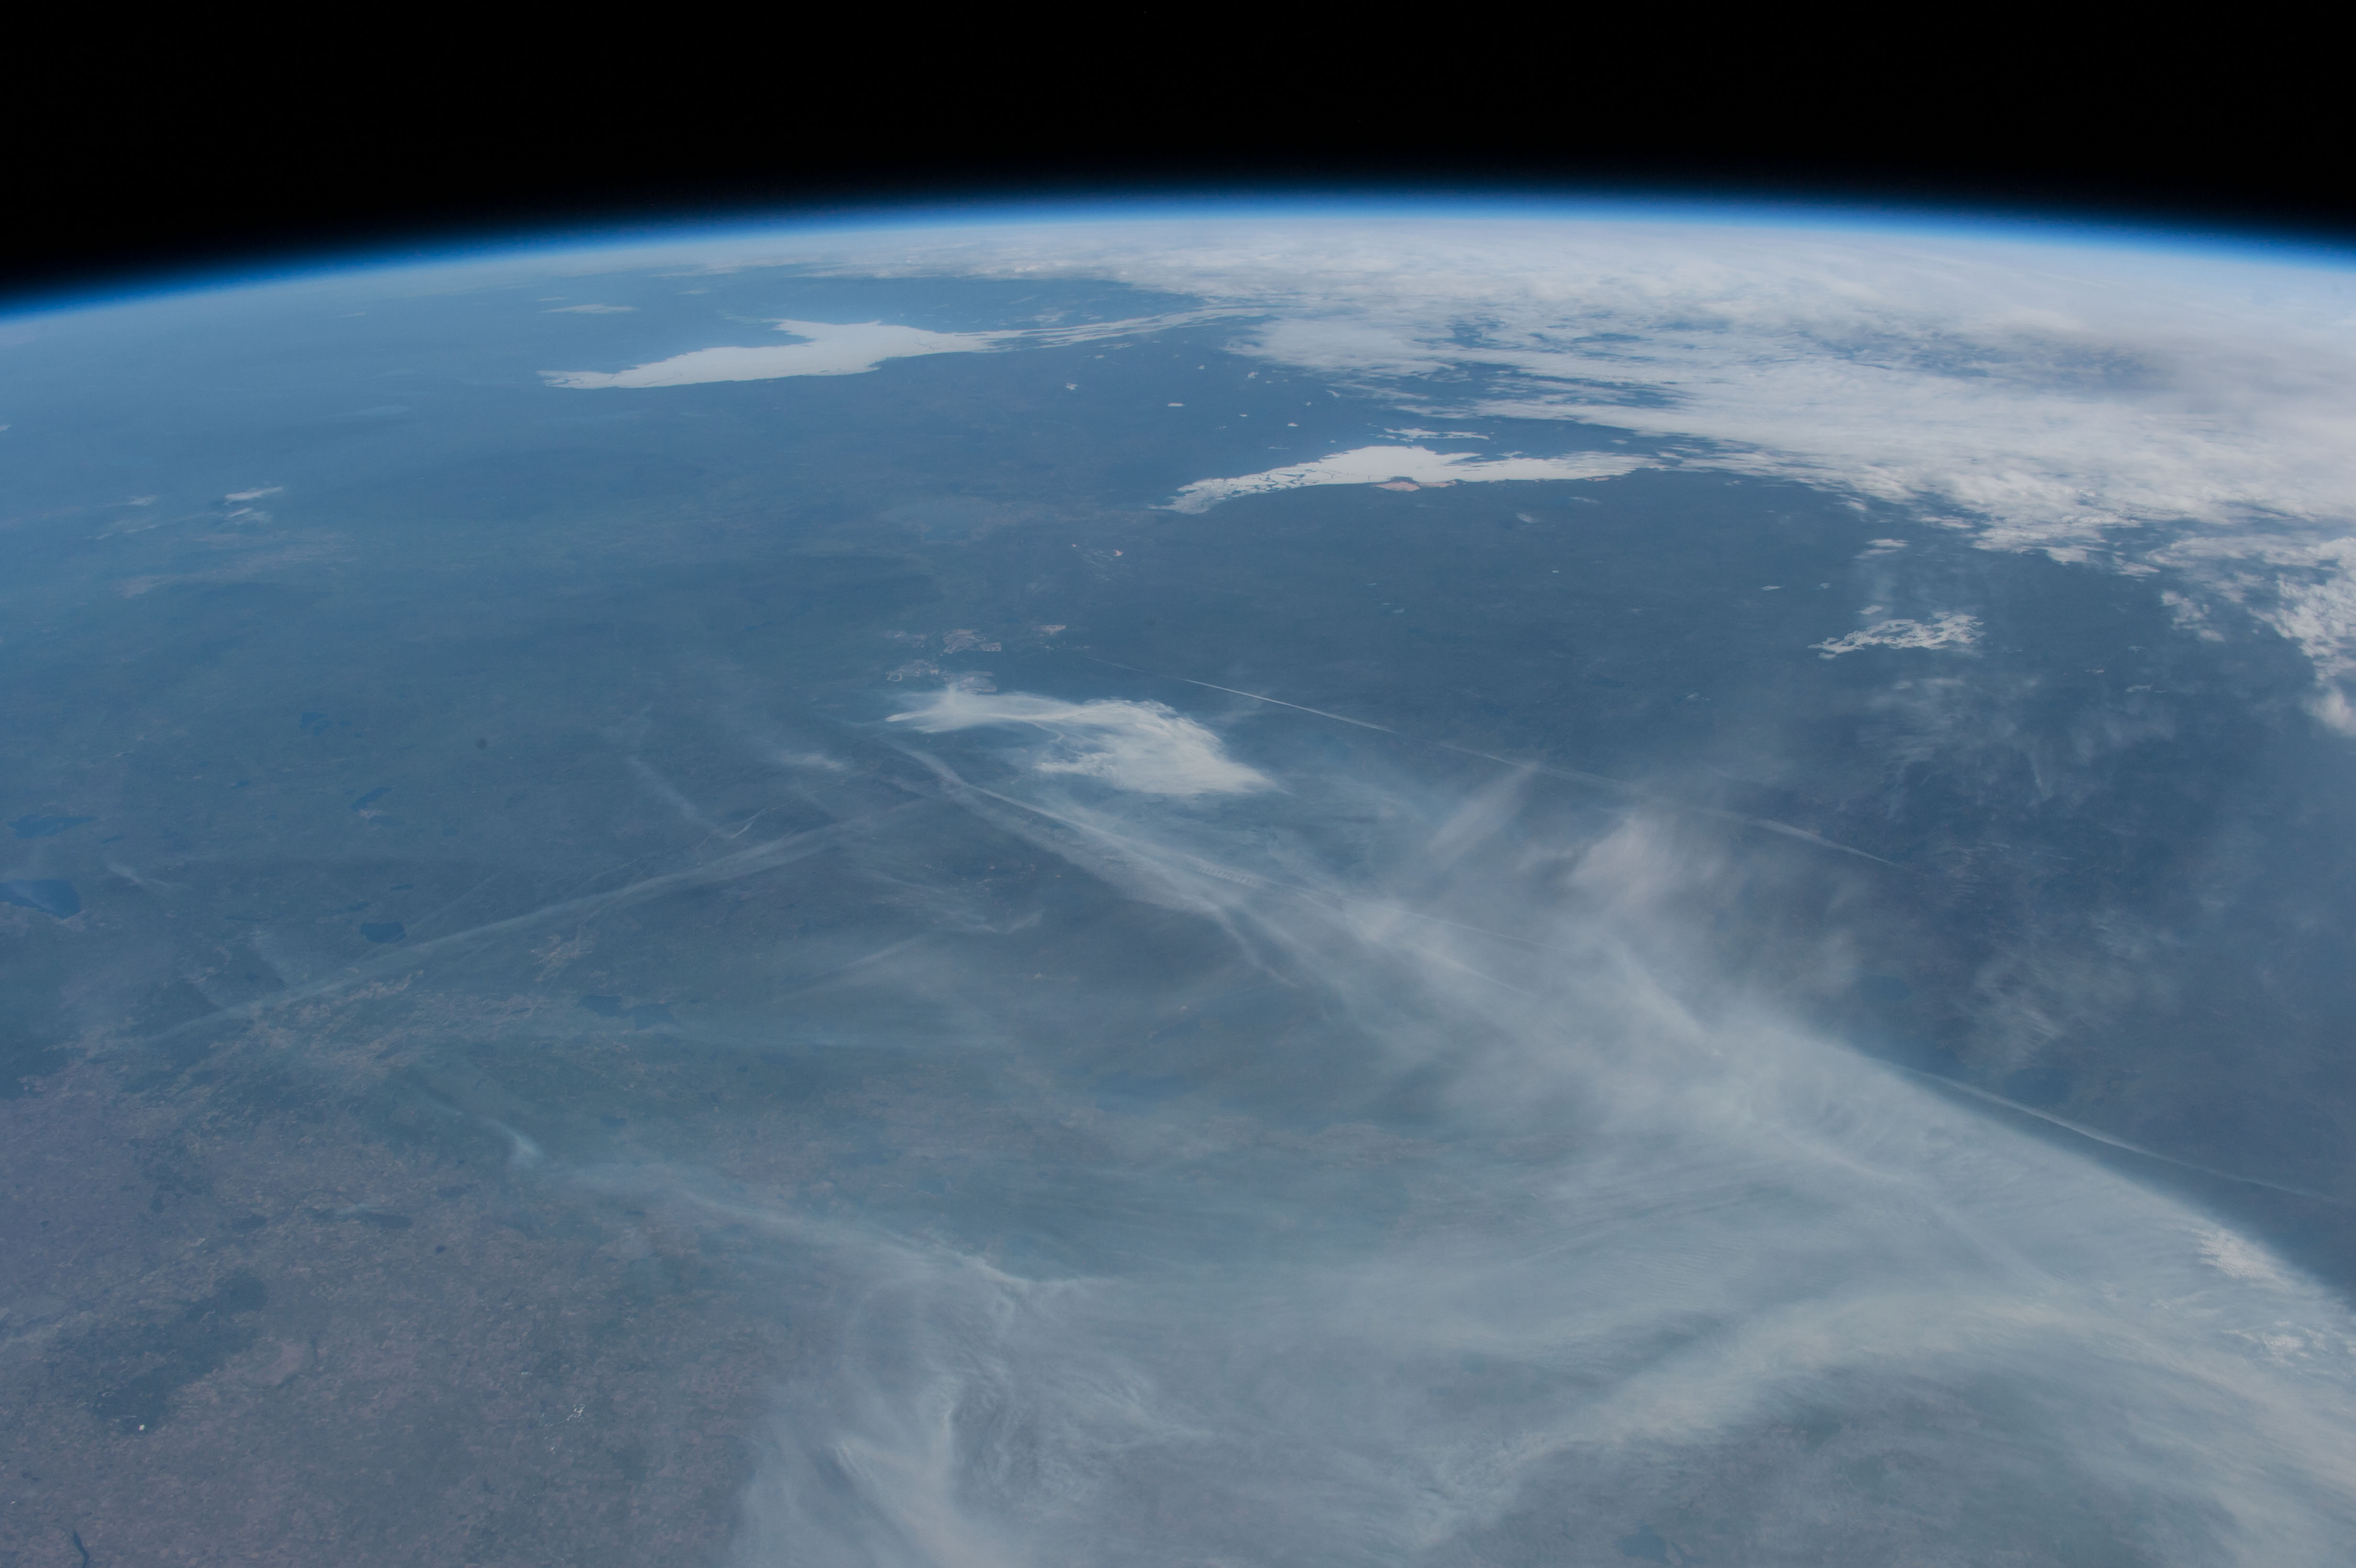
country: CANADA-A
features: PAN-FORT MCMURRAY AREA, FIRE PLUMES, L. ATHABASCA, GREAT SLAVE L., ICE
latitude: 56.5
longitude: -110.0
